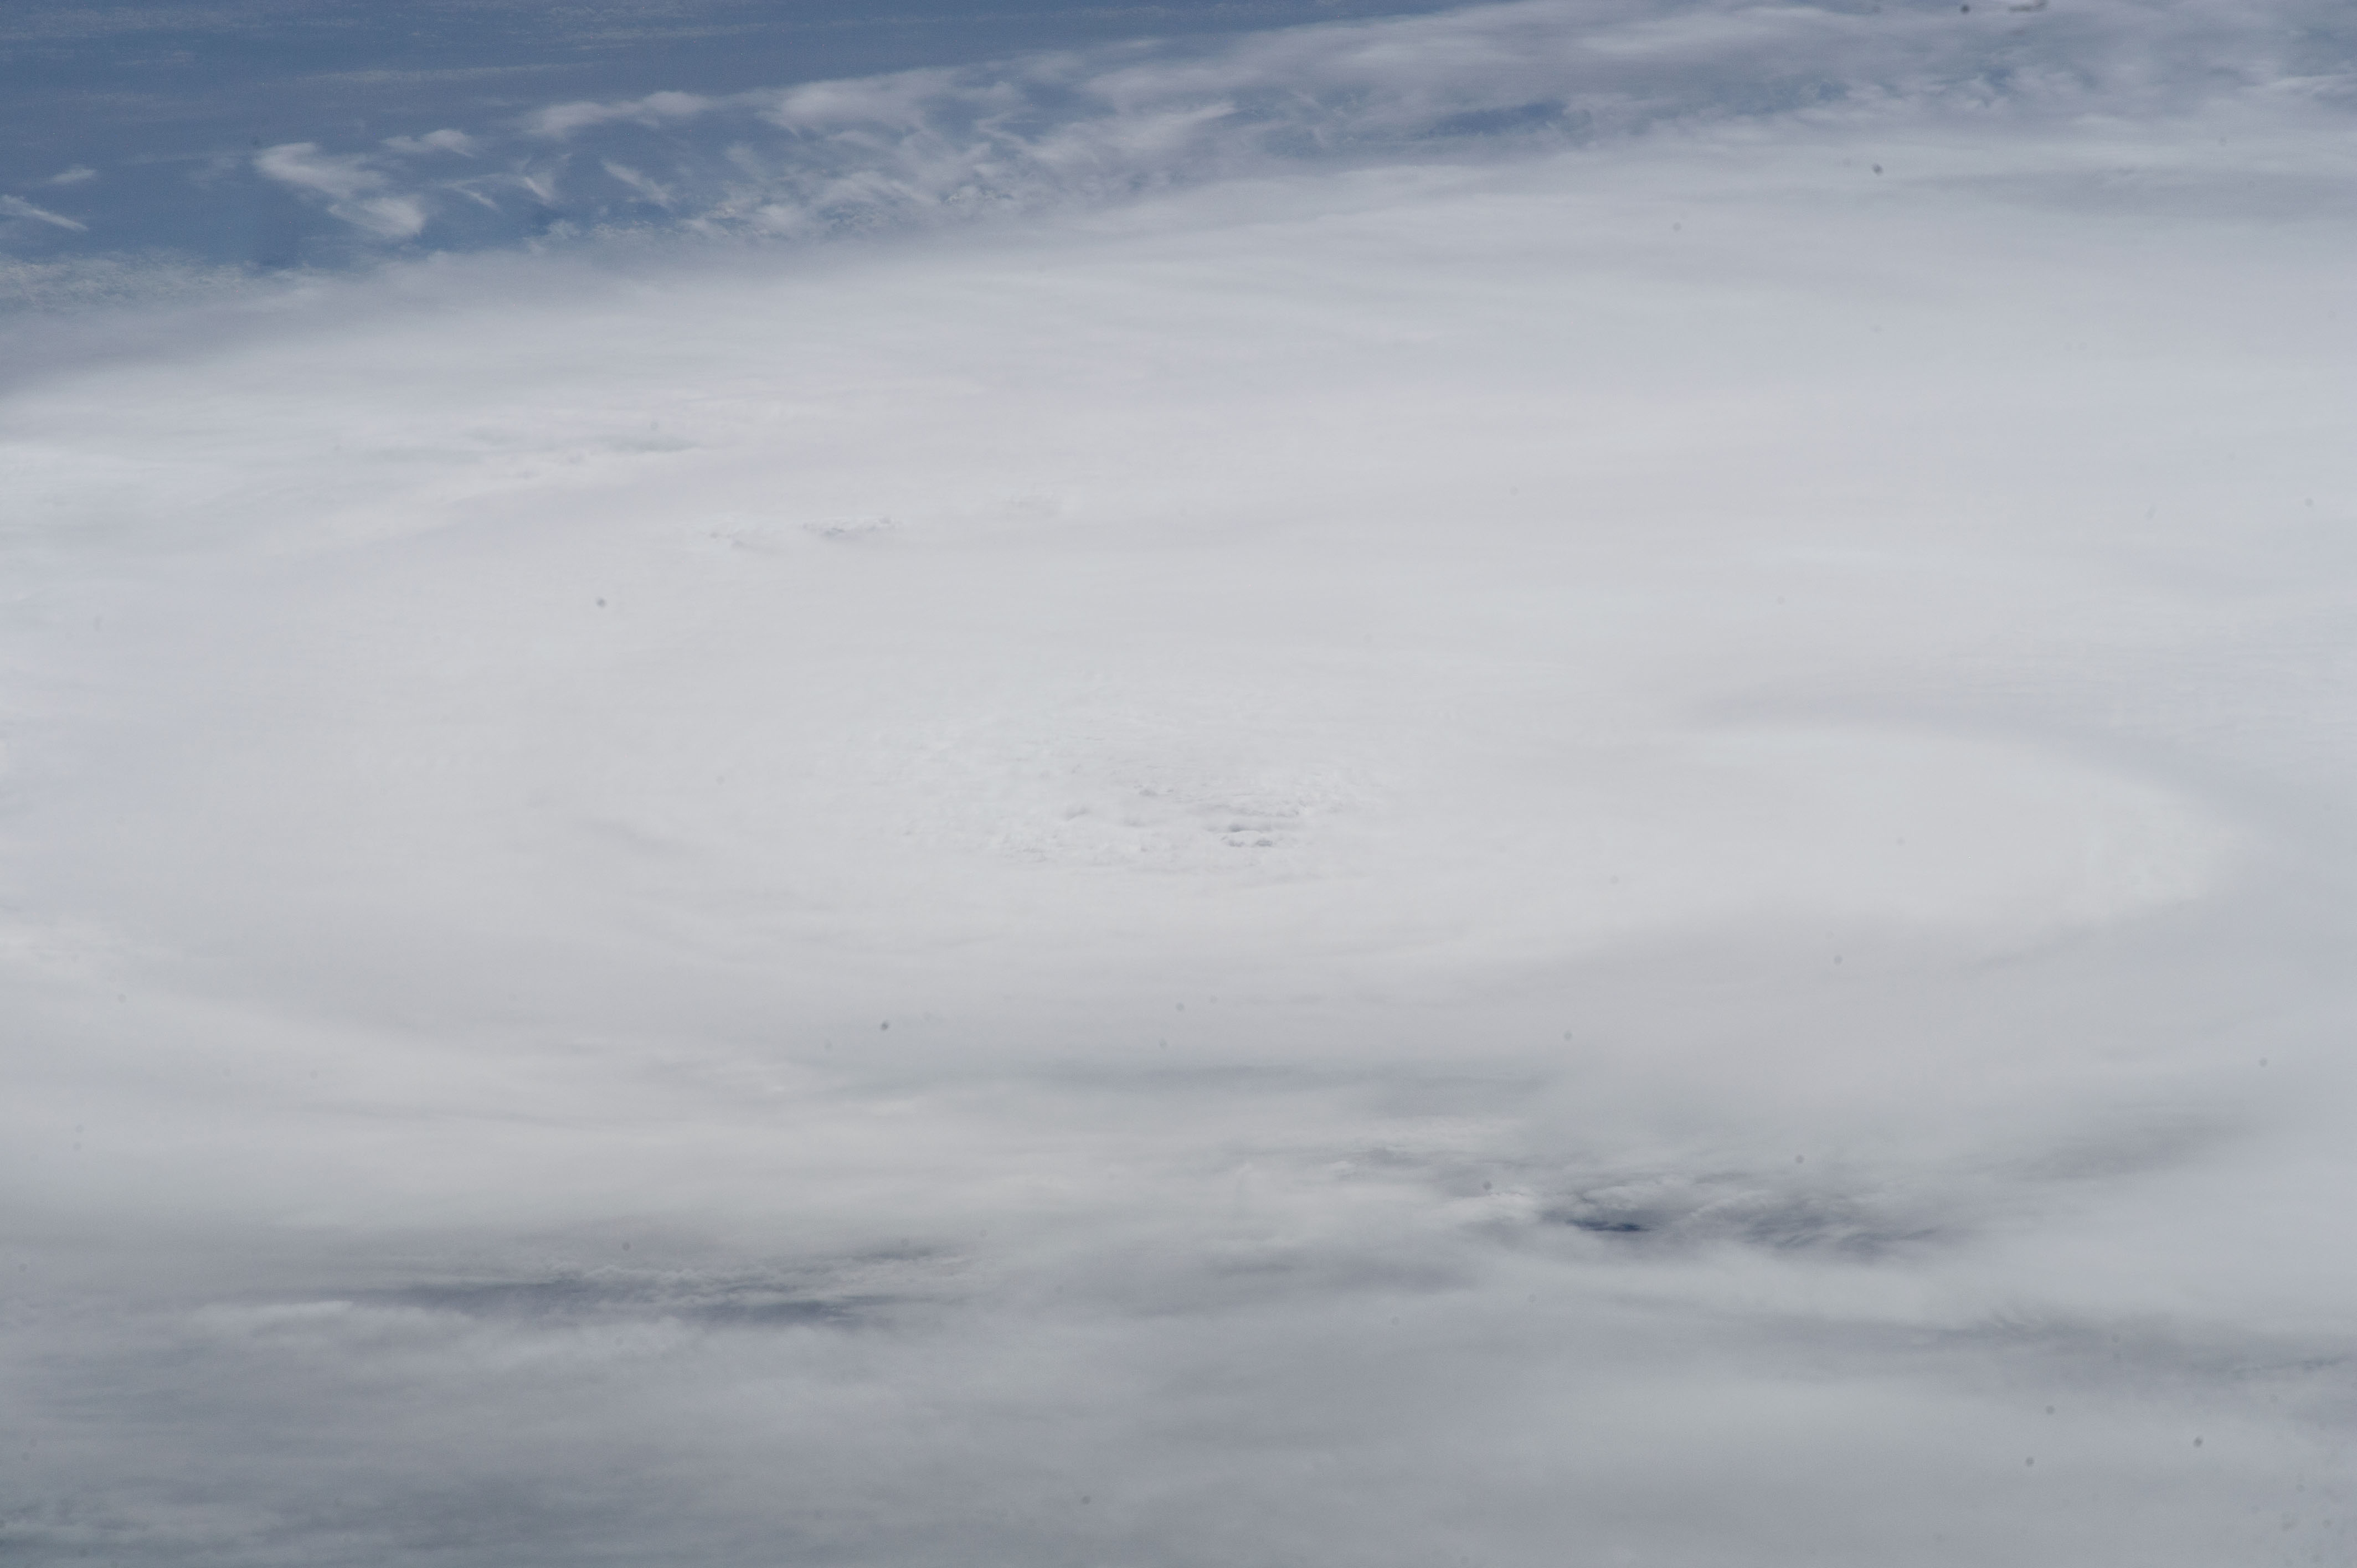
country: USA-SOUTH CAROLINA
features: PAN-HURRICANE ARTHUR, CLOUD BANDS, DIFFUSE EYE FEATURE
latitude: 32.5
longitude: -79.0
